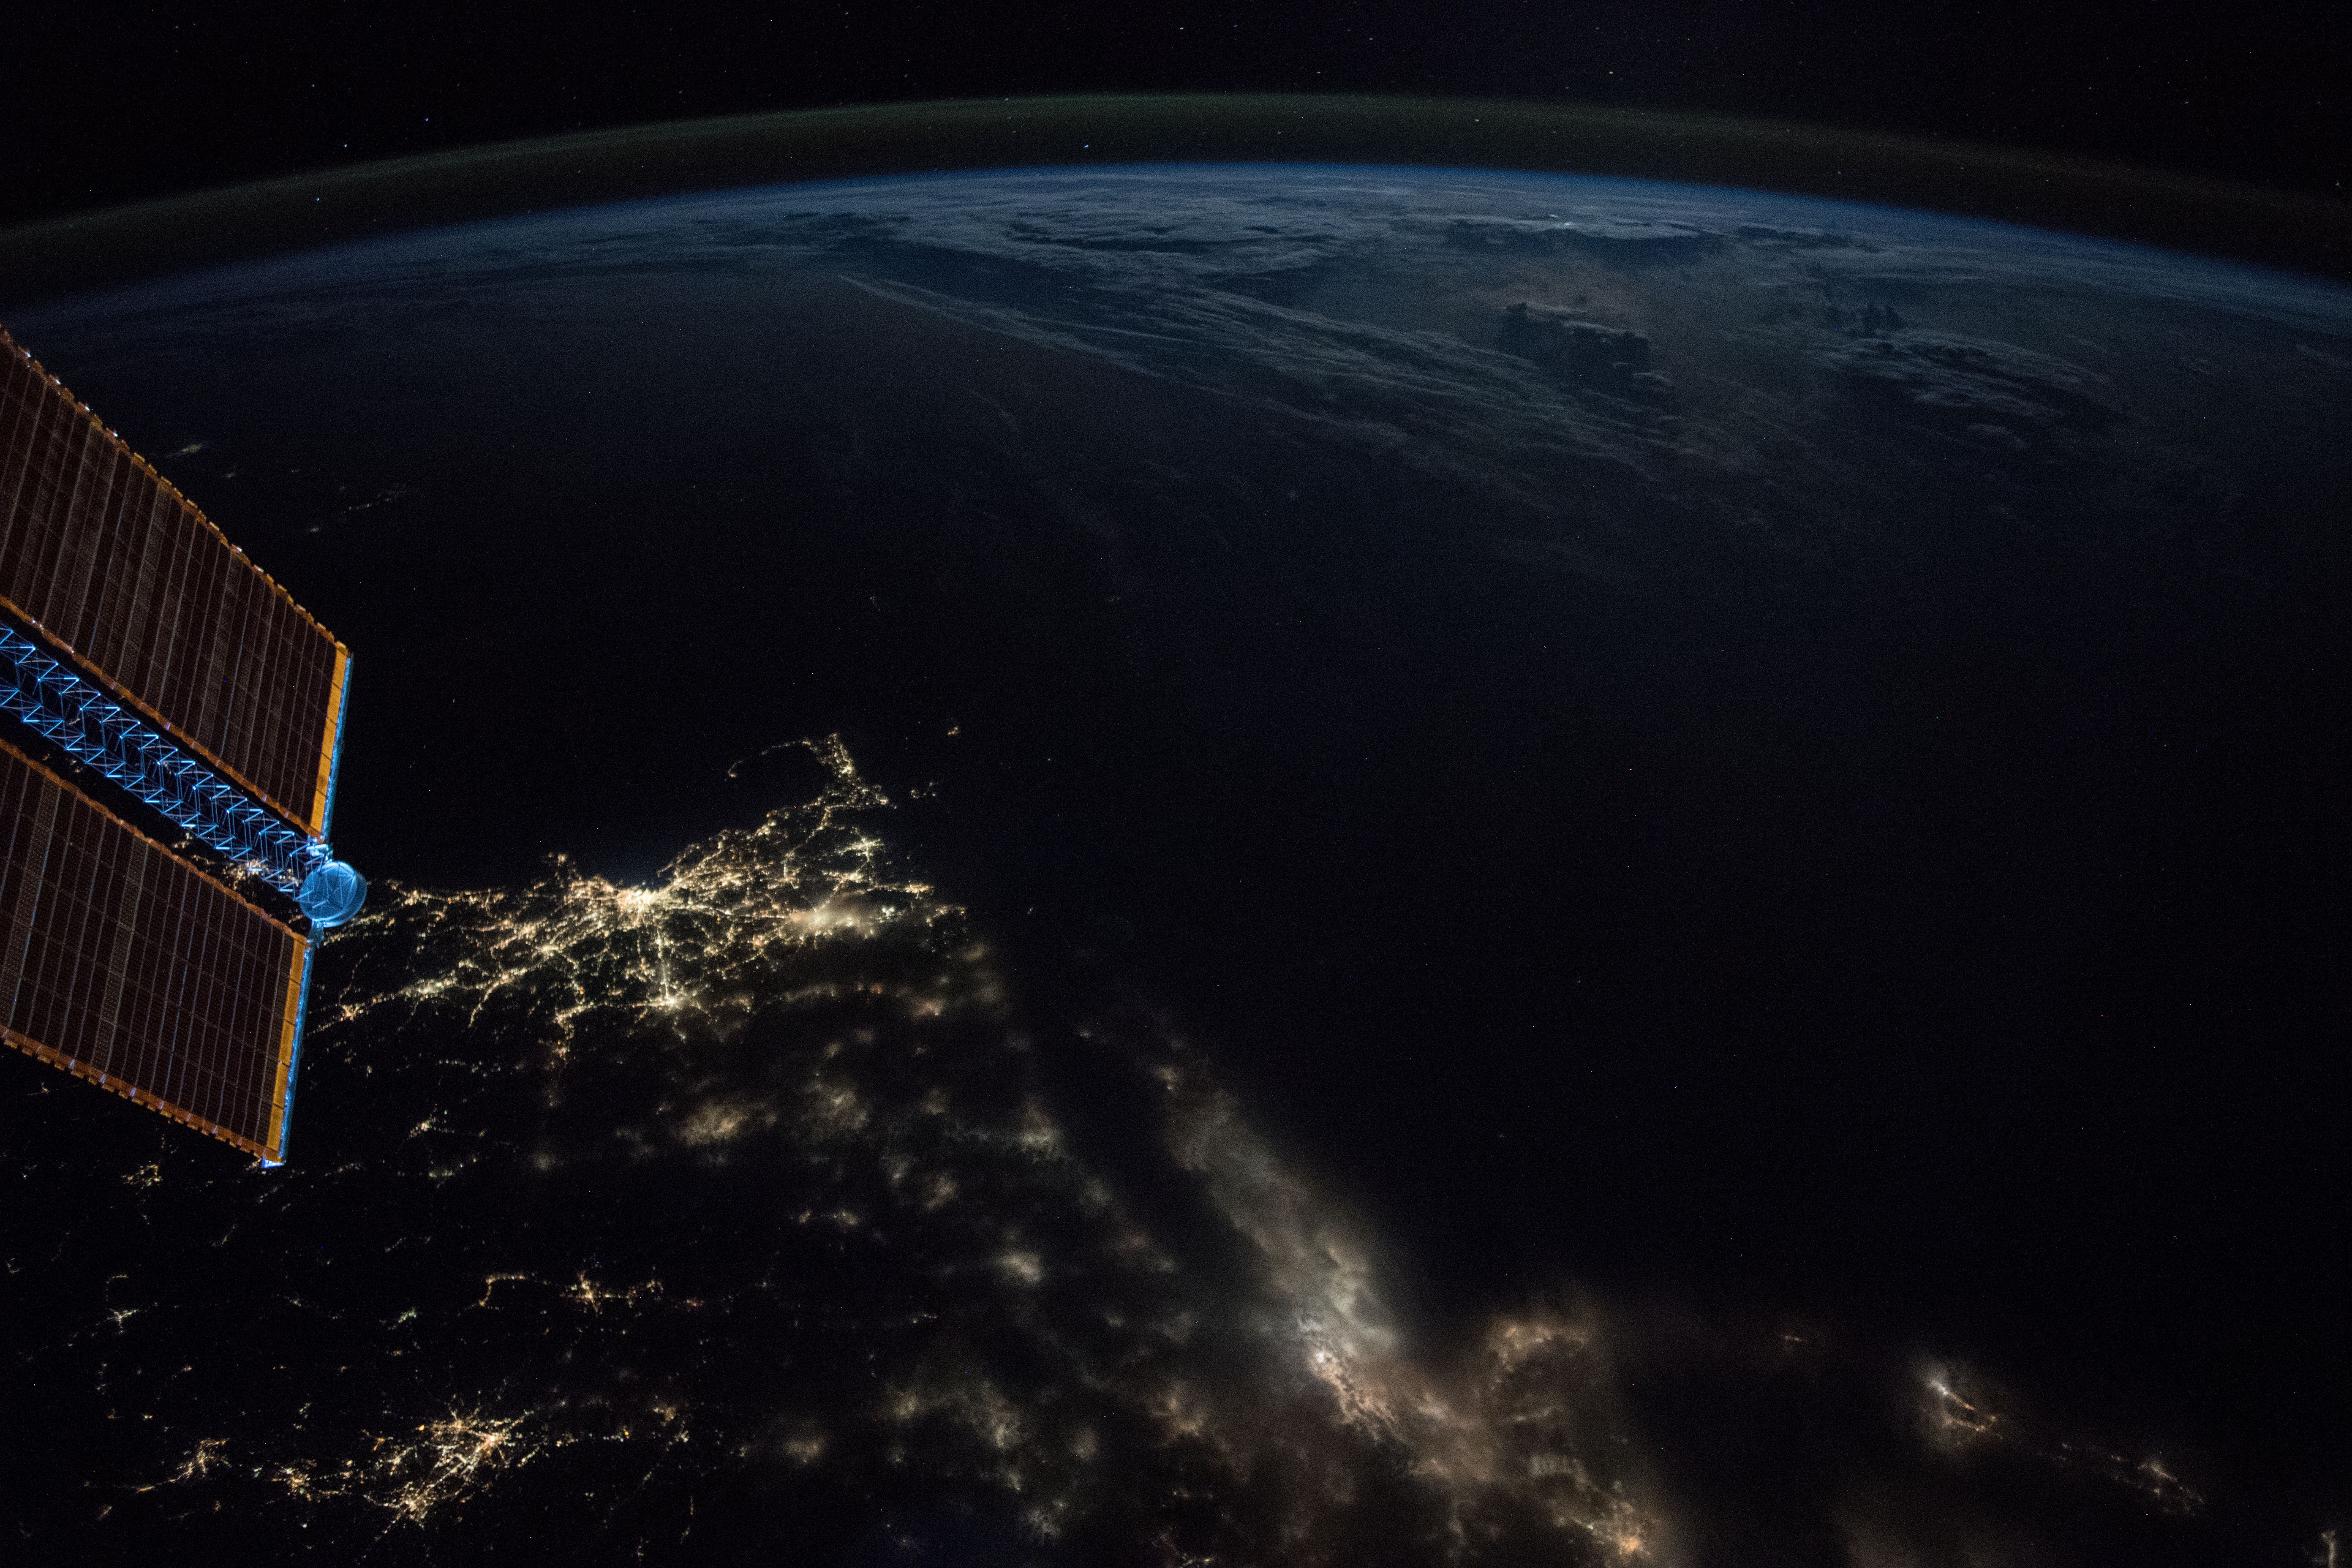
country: ATLANTIC OCEAN
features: LONG ISLAND, BOSTON CITY, RHODE ISLAND, CAPE COD BAY, BLOCK ISLAND, NEW BEDFORD CITY, BUZZARDS BAY, PROVIDENCE CITY, EARTH LIMB, NIGHT
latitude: 40.7
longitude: -71.3
